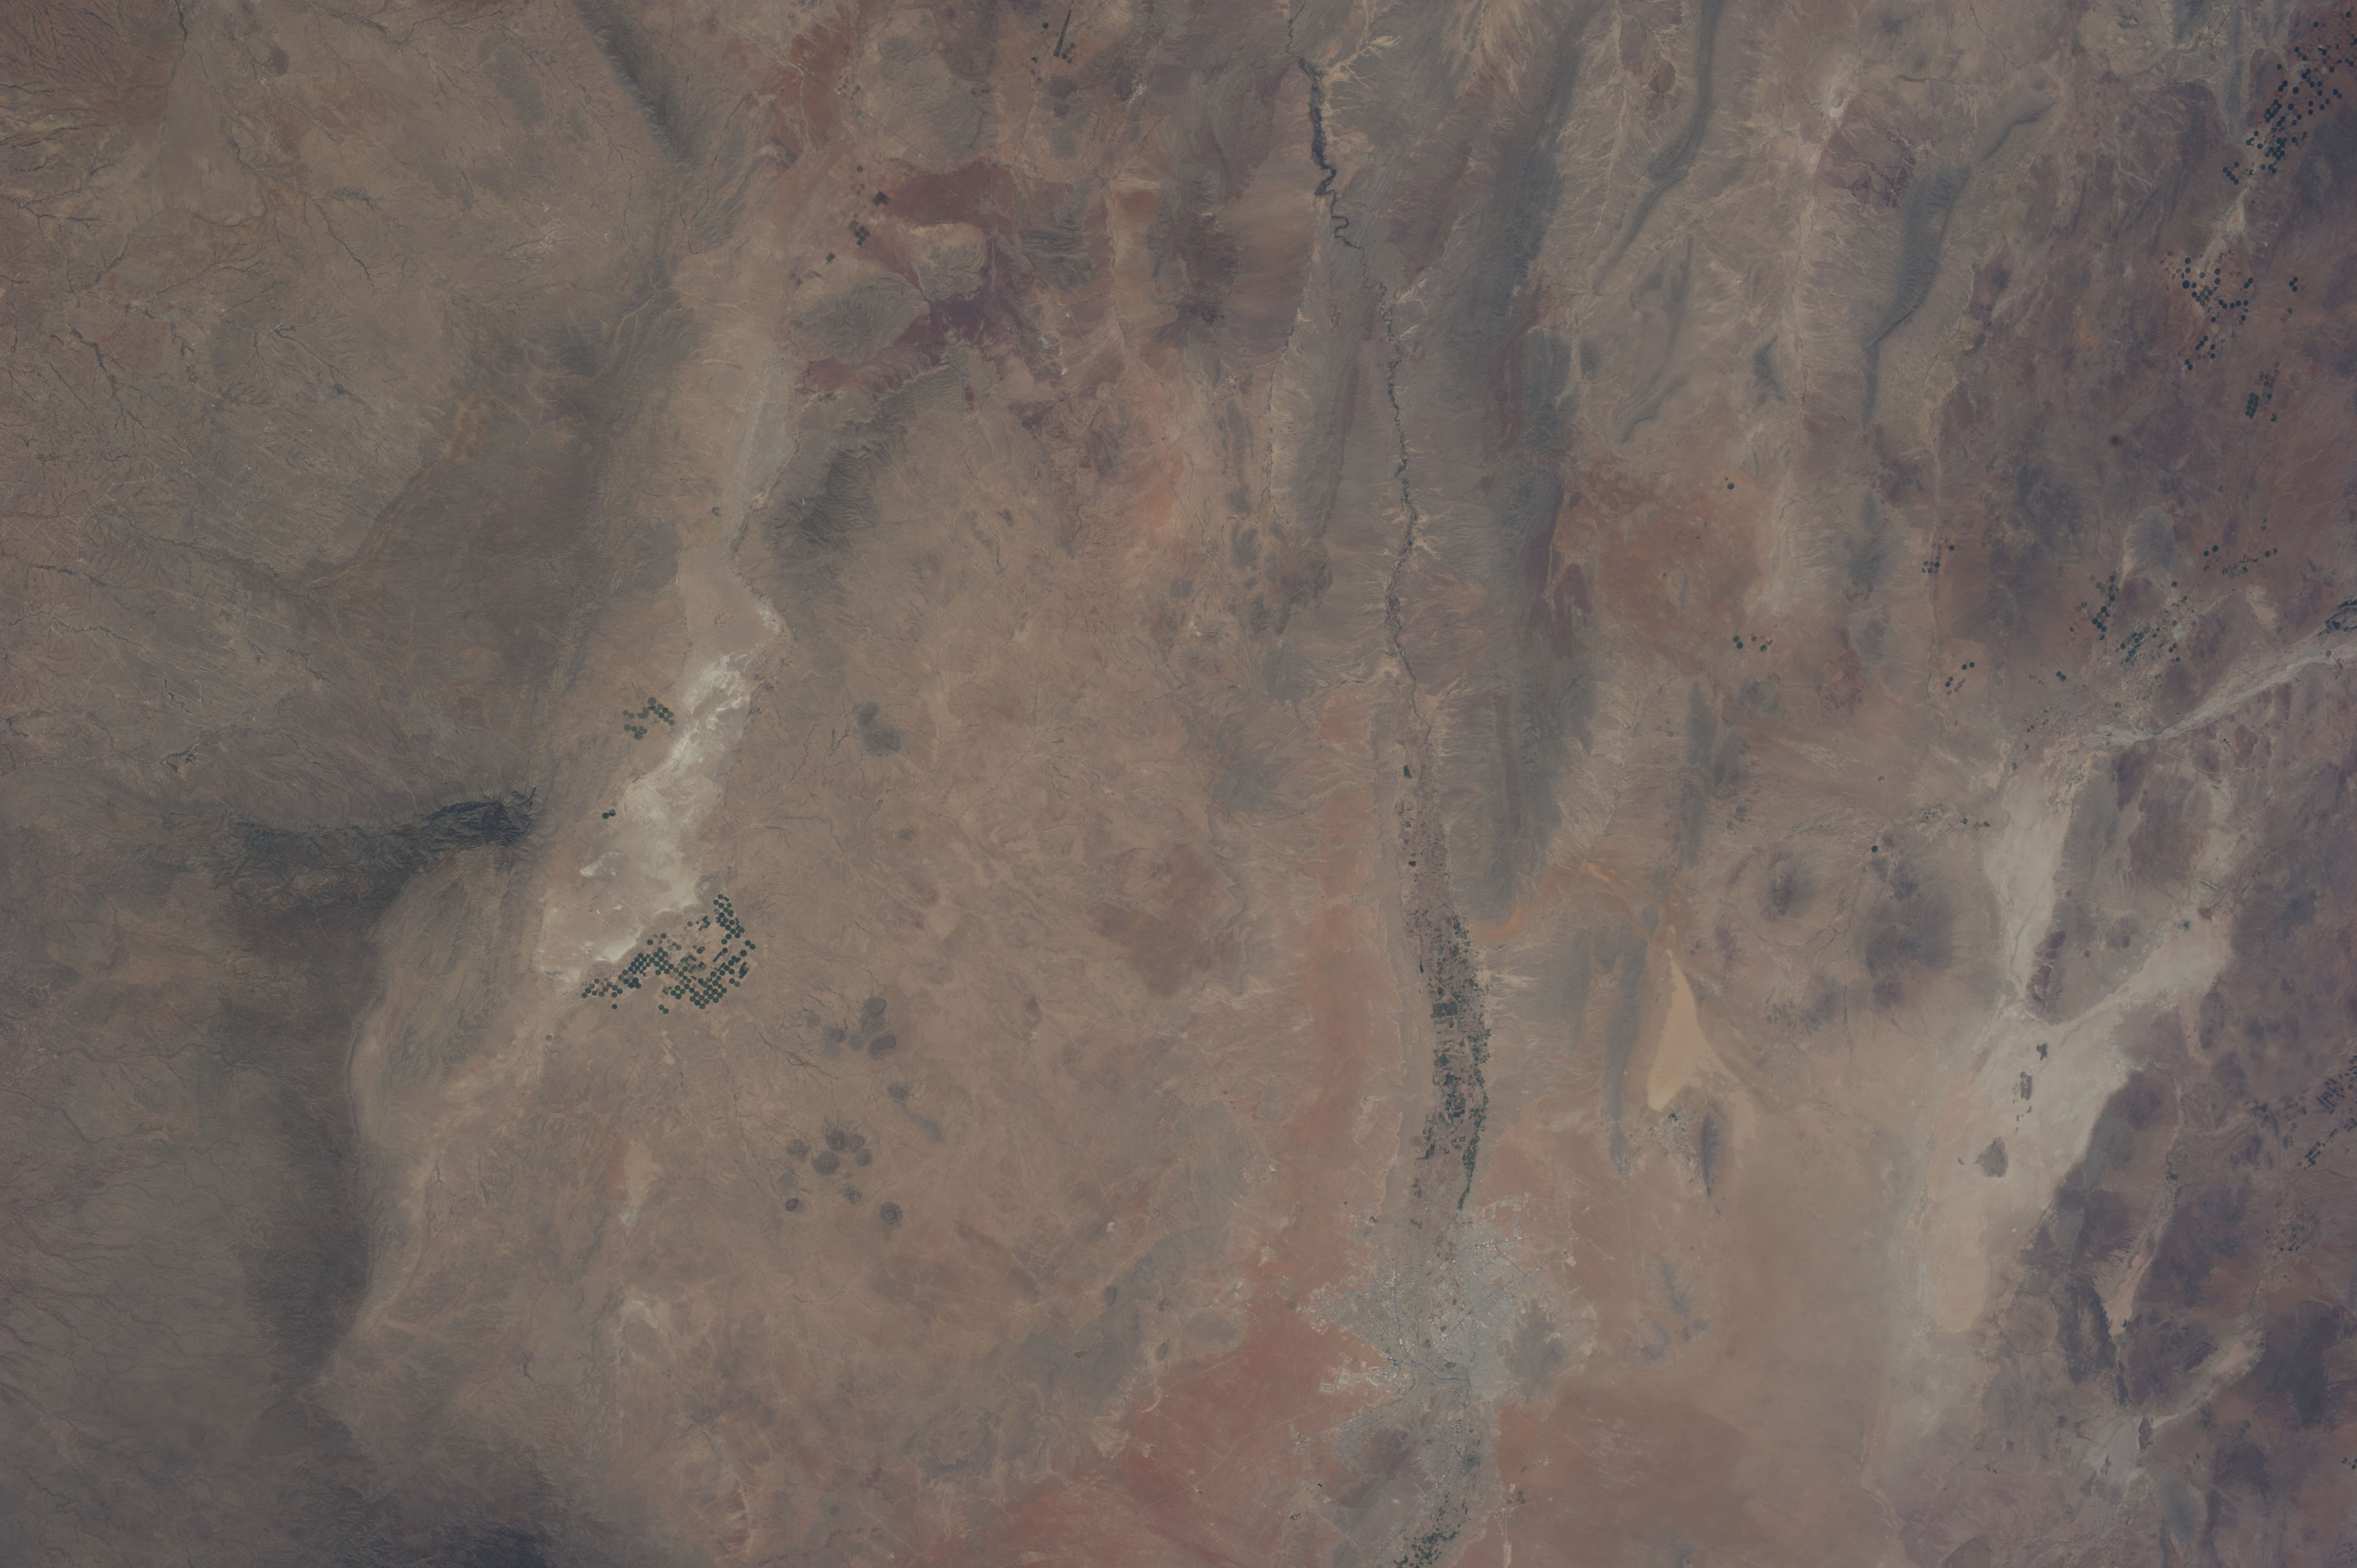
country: USA-TEXAS
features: RIO GRANDE R. V., CHIHUAHUAN DES., EL PASO, CIUDAD JUAREZ, MTS., AGR.
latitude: 31.5
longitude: -105.5
